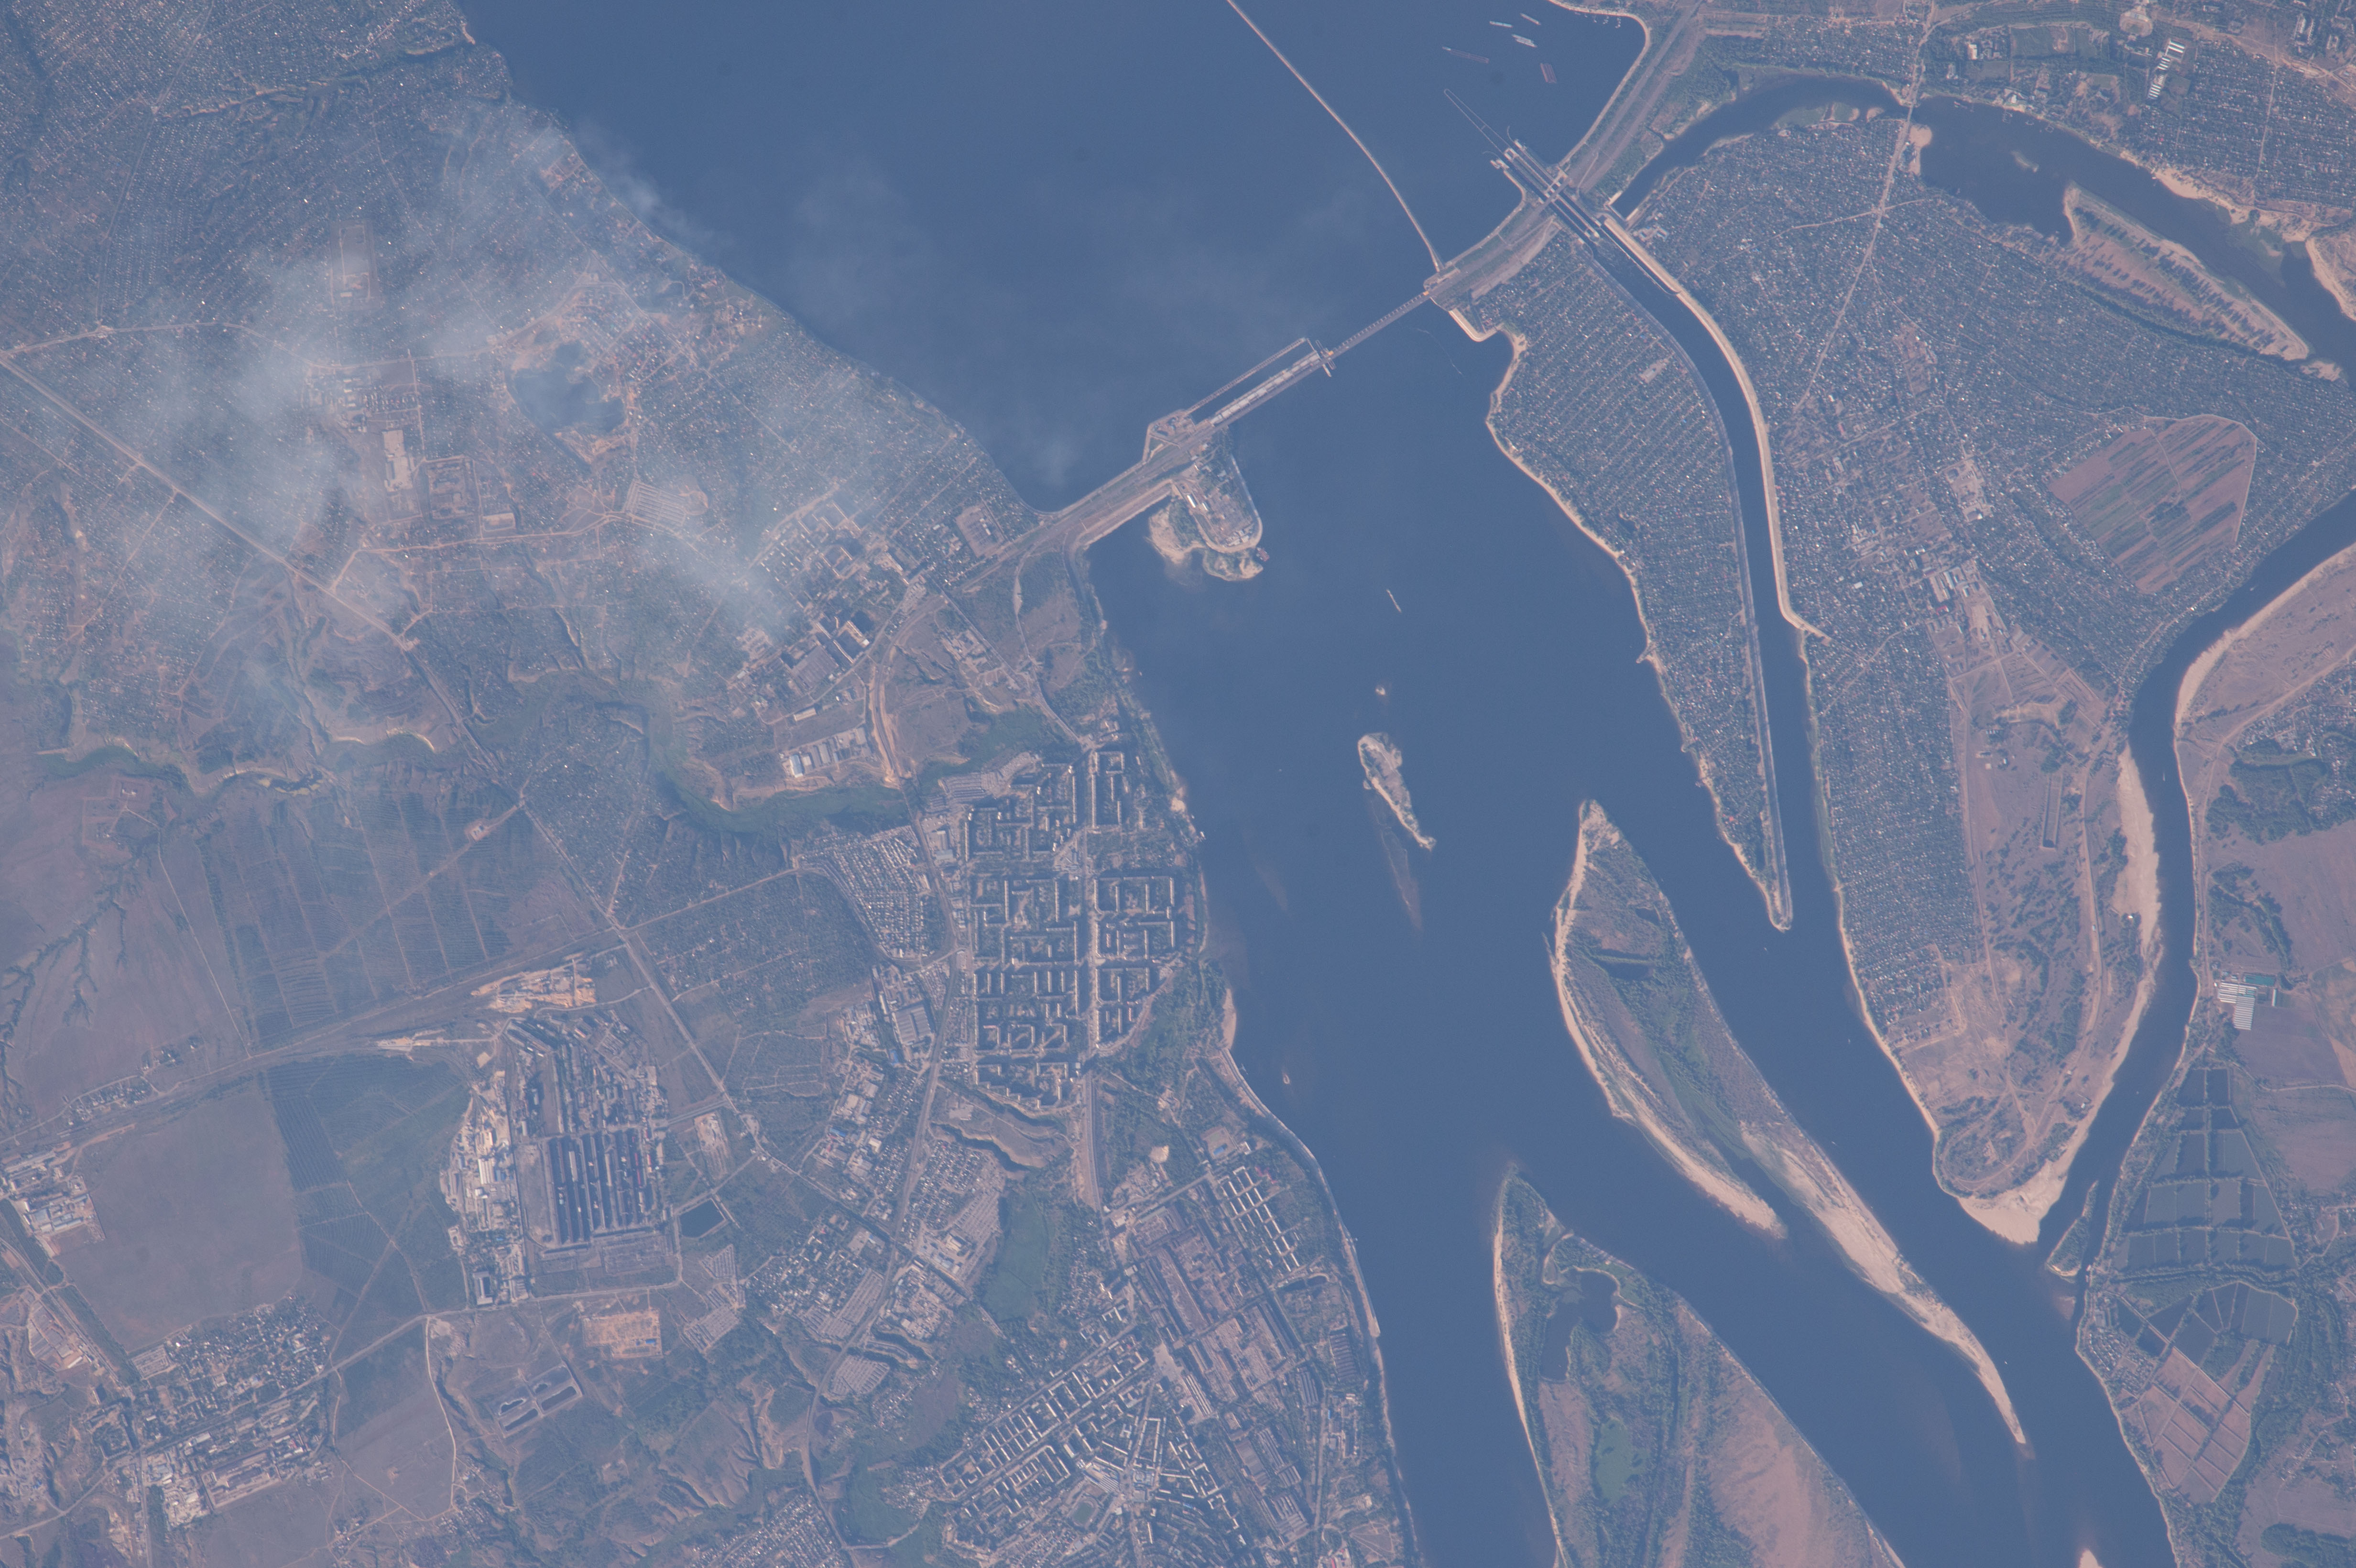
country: RUSSIAN FEDERATION
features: VOLGA RIVER, DAM, ISLANDS, CHANNELS, VOLZHSKIY, URBAN AREAS, INDUSTRY, RES.
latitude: 48.8
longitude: 44.6
